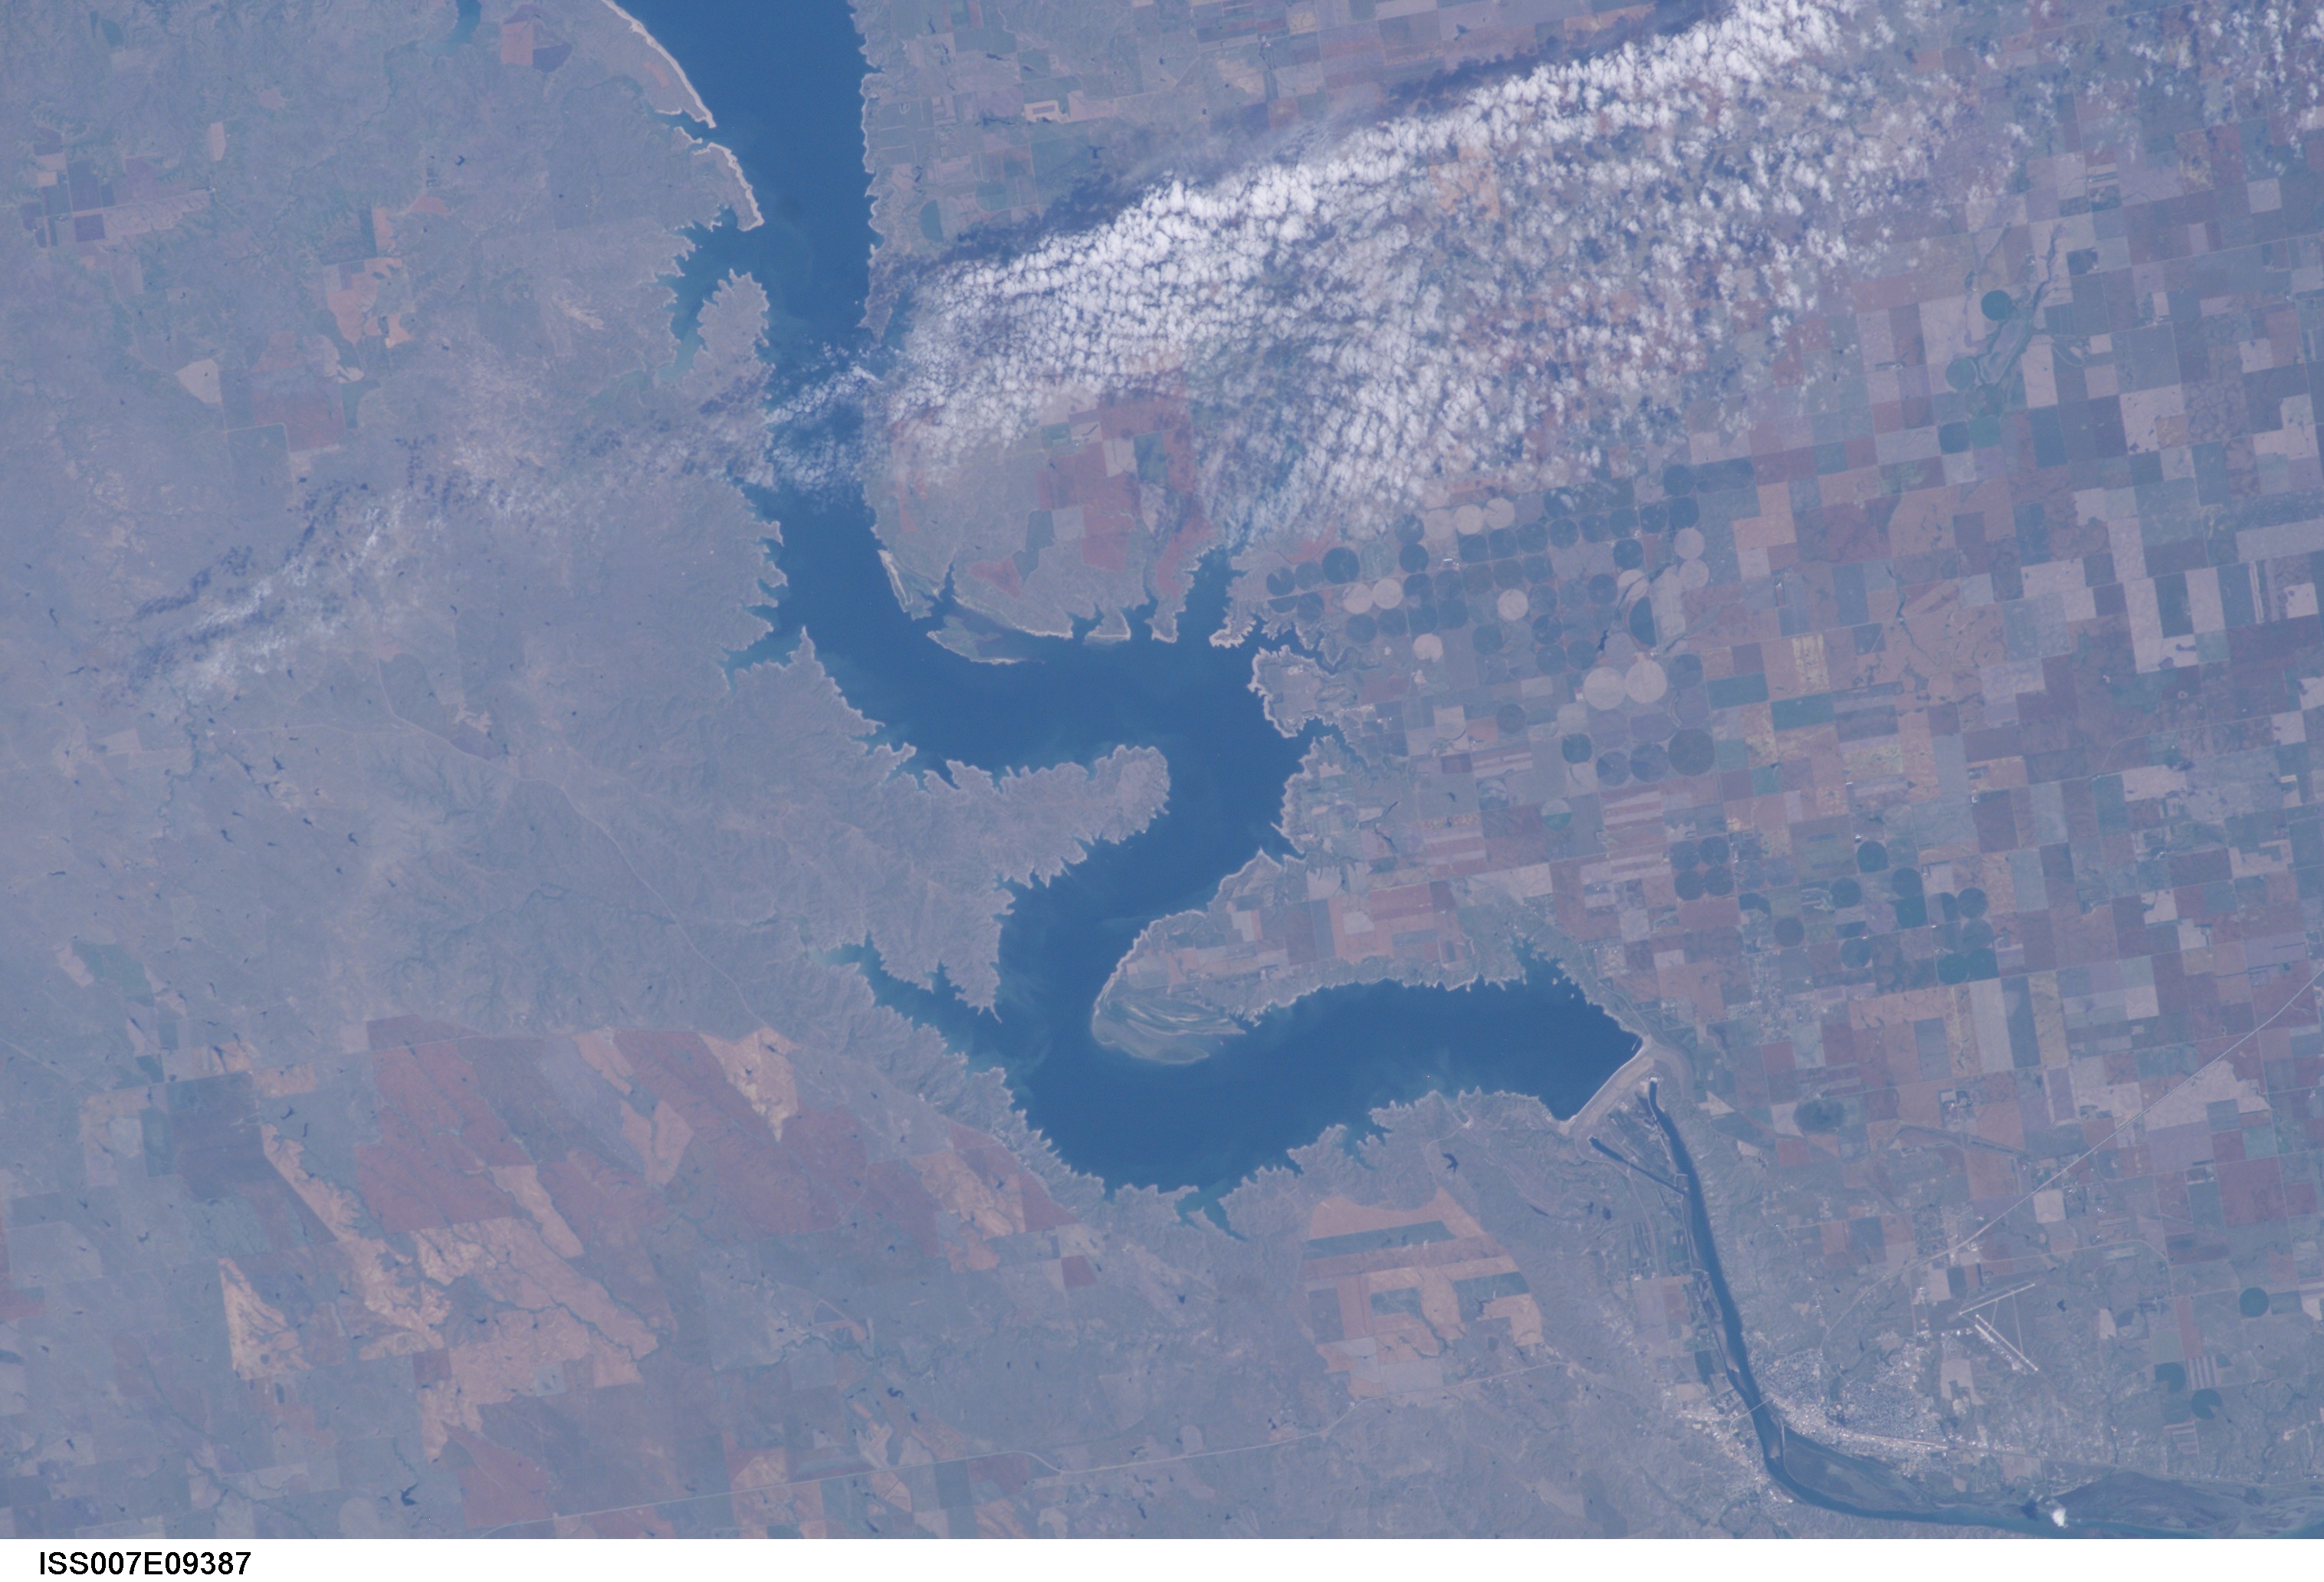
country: USA-SOUTH DAKOTA
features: PIERRE, LAKE OAHE, LAKE SHARPE, AGR.
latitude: 44.5
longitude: -100.5
